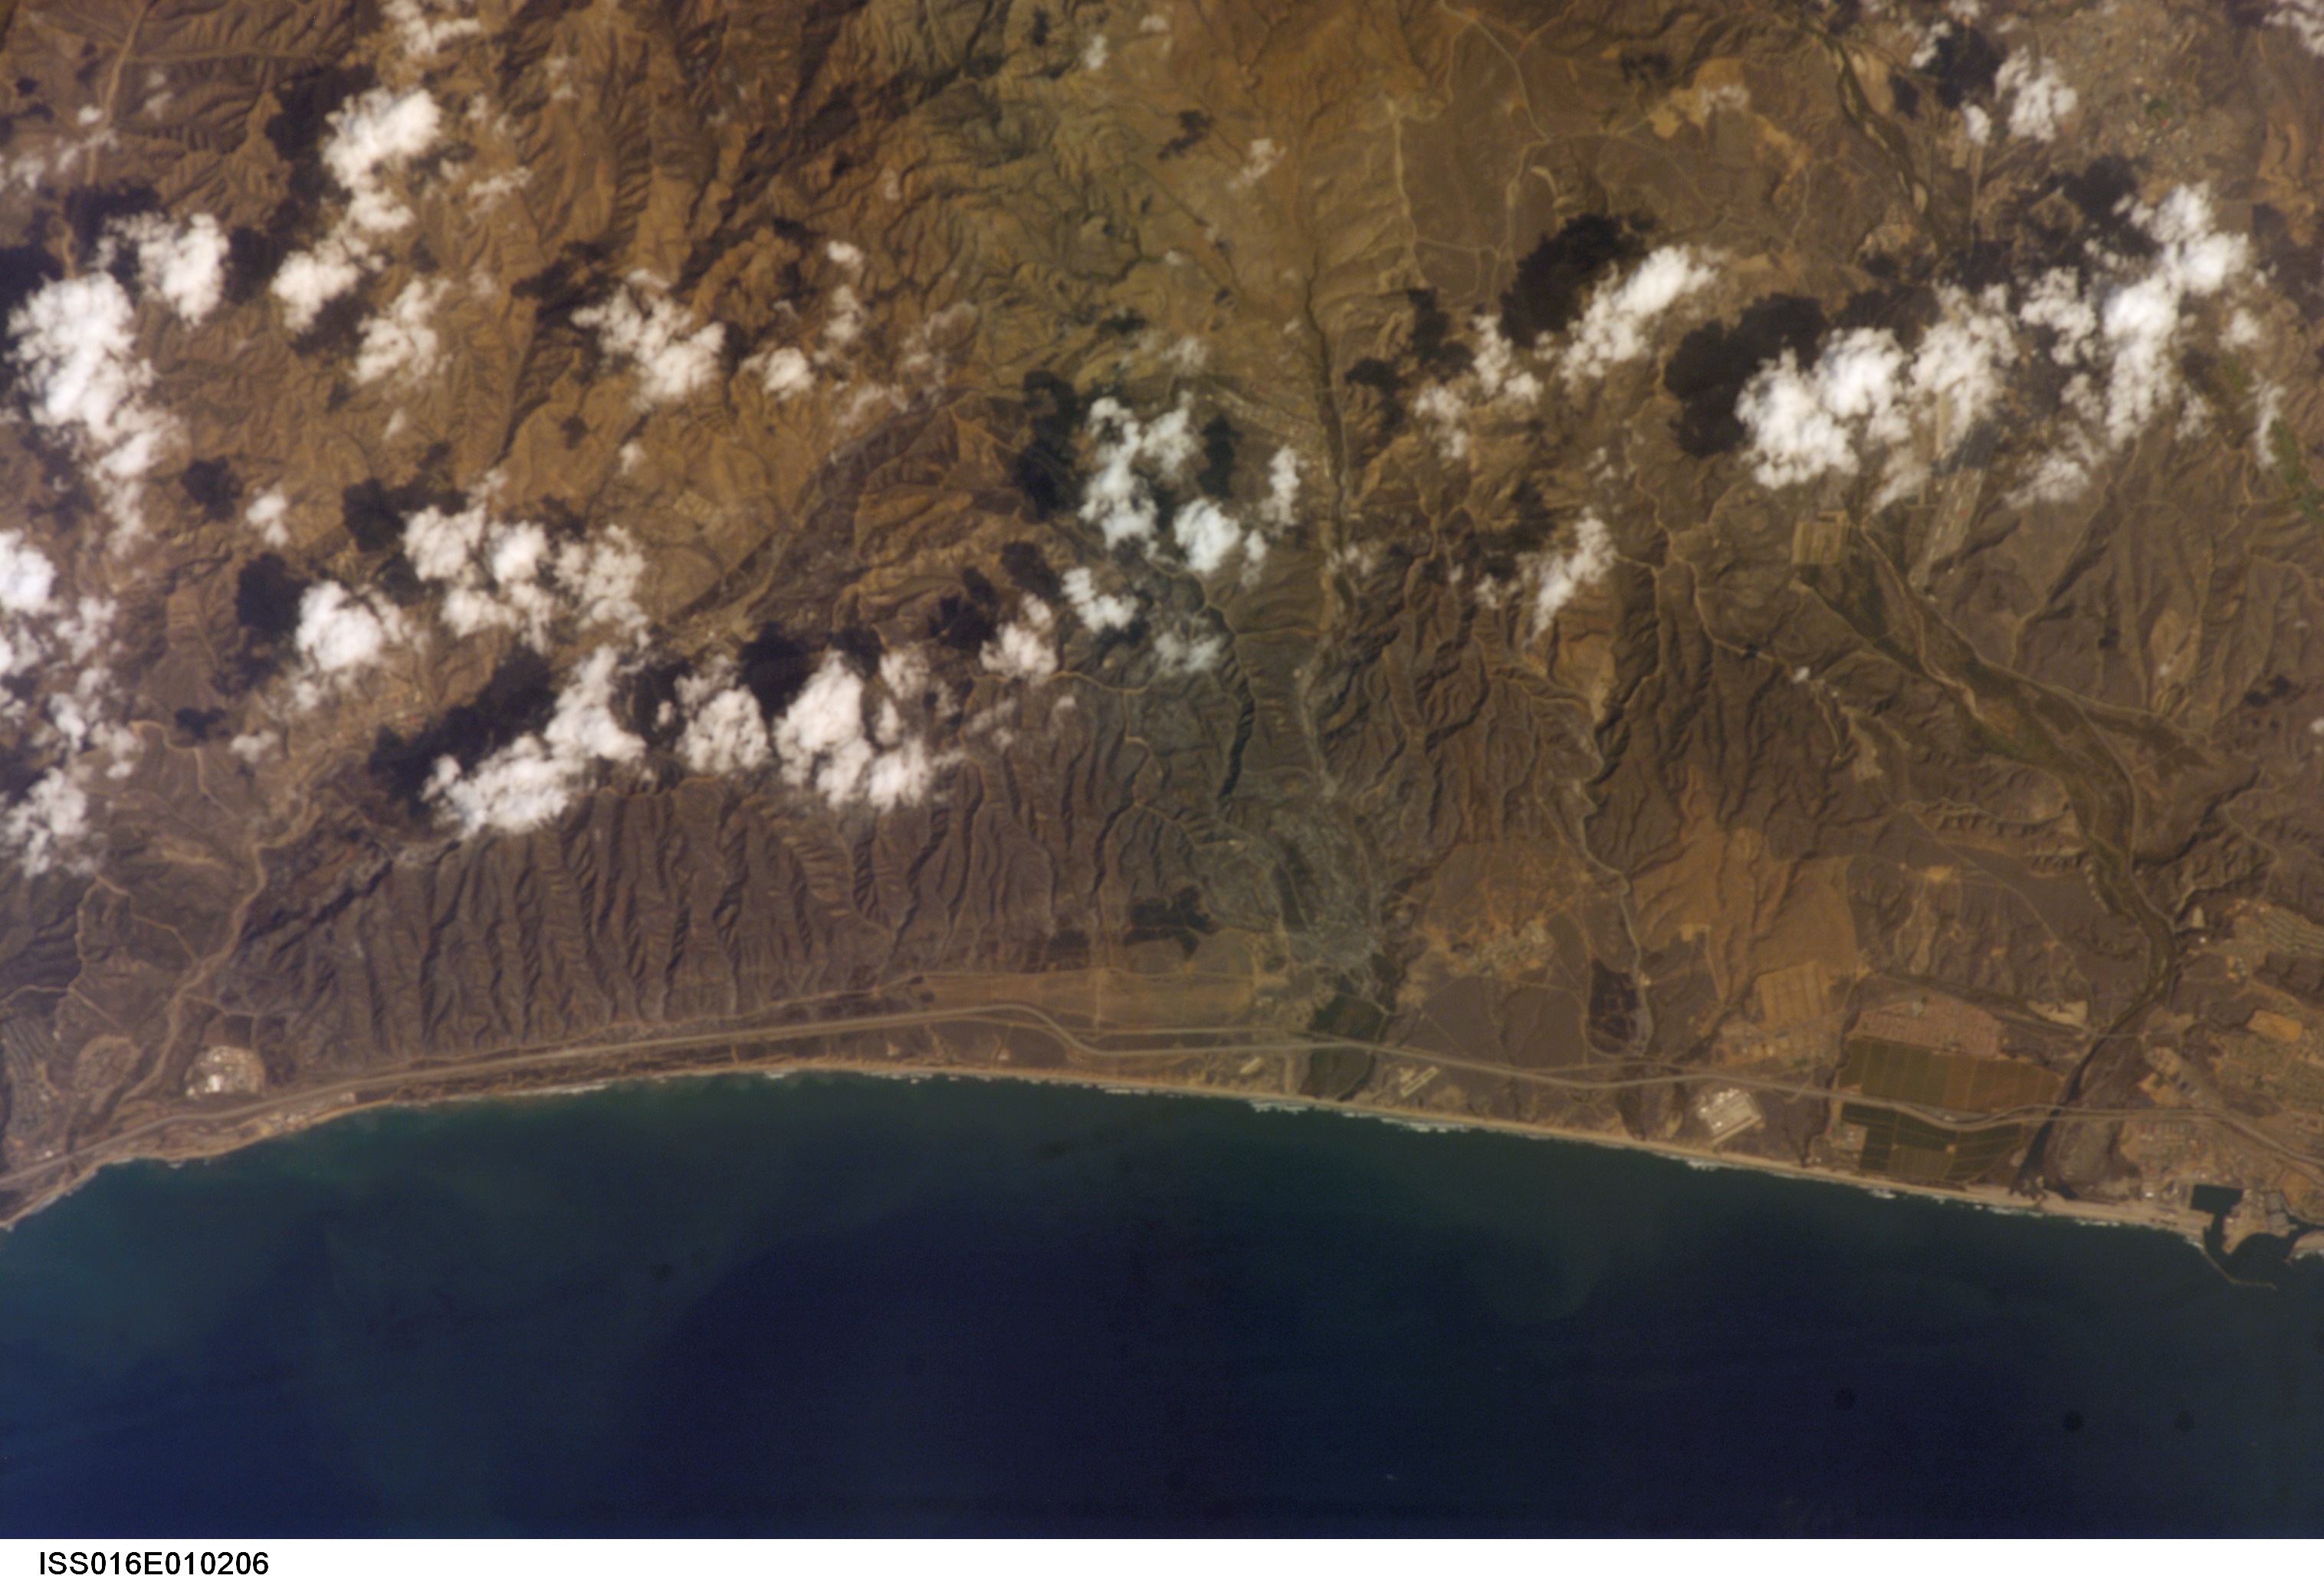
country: USA-CALIFORNIA
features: COASTAL HIGHWAY,CAMP PENDLETON
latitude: 33.3
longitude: -117.5
